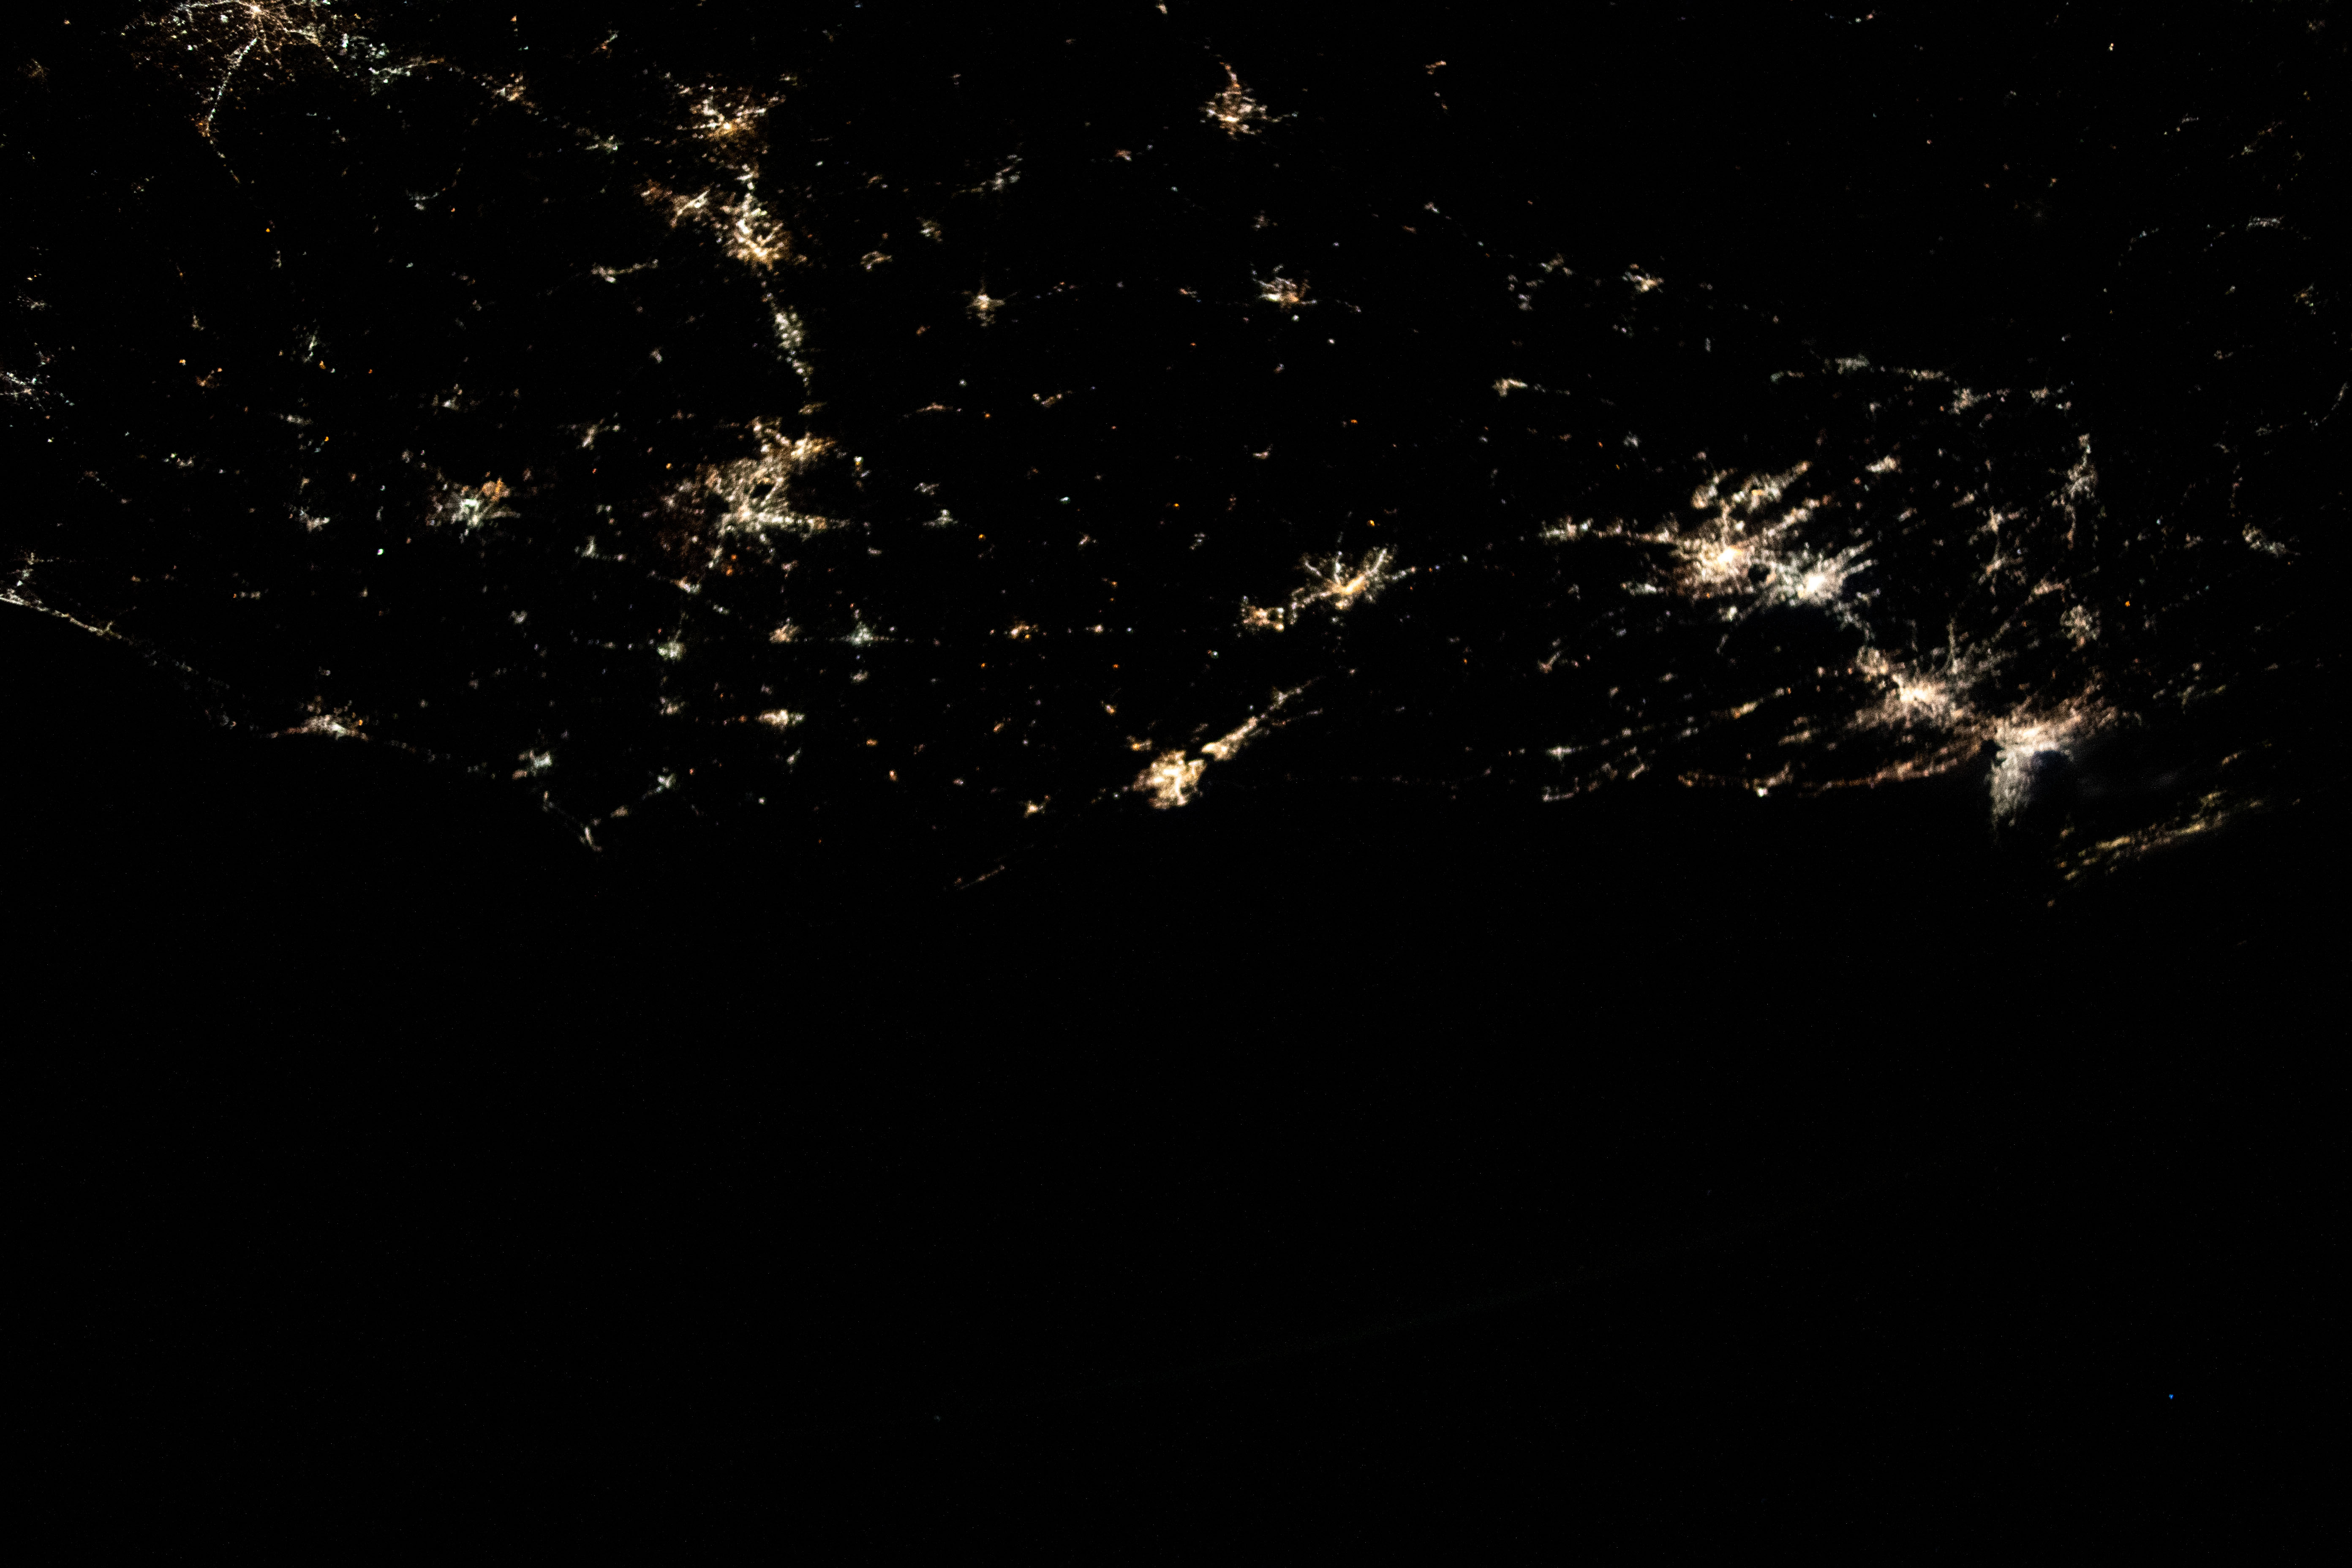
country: USA-VIRGINIA
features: FORT BRAGG, COLUMBIA, DISTRICT OF COLUMBIA, BALTIMORE, PHILADELPHIA, NEW YORK CITY
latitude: 37.0
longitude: -76.0
